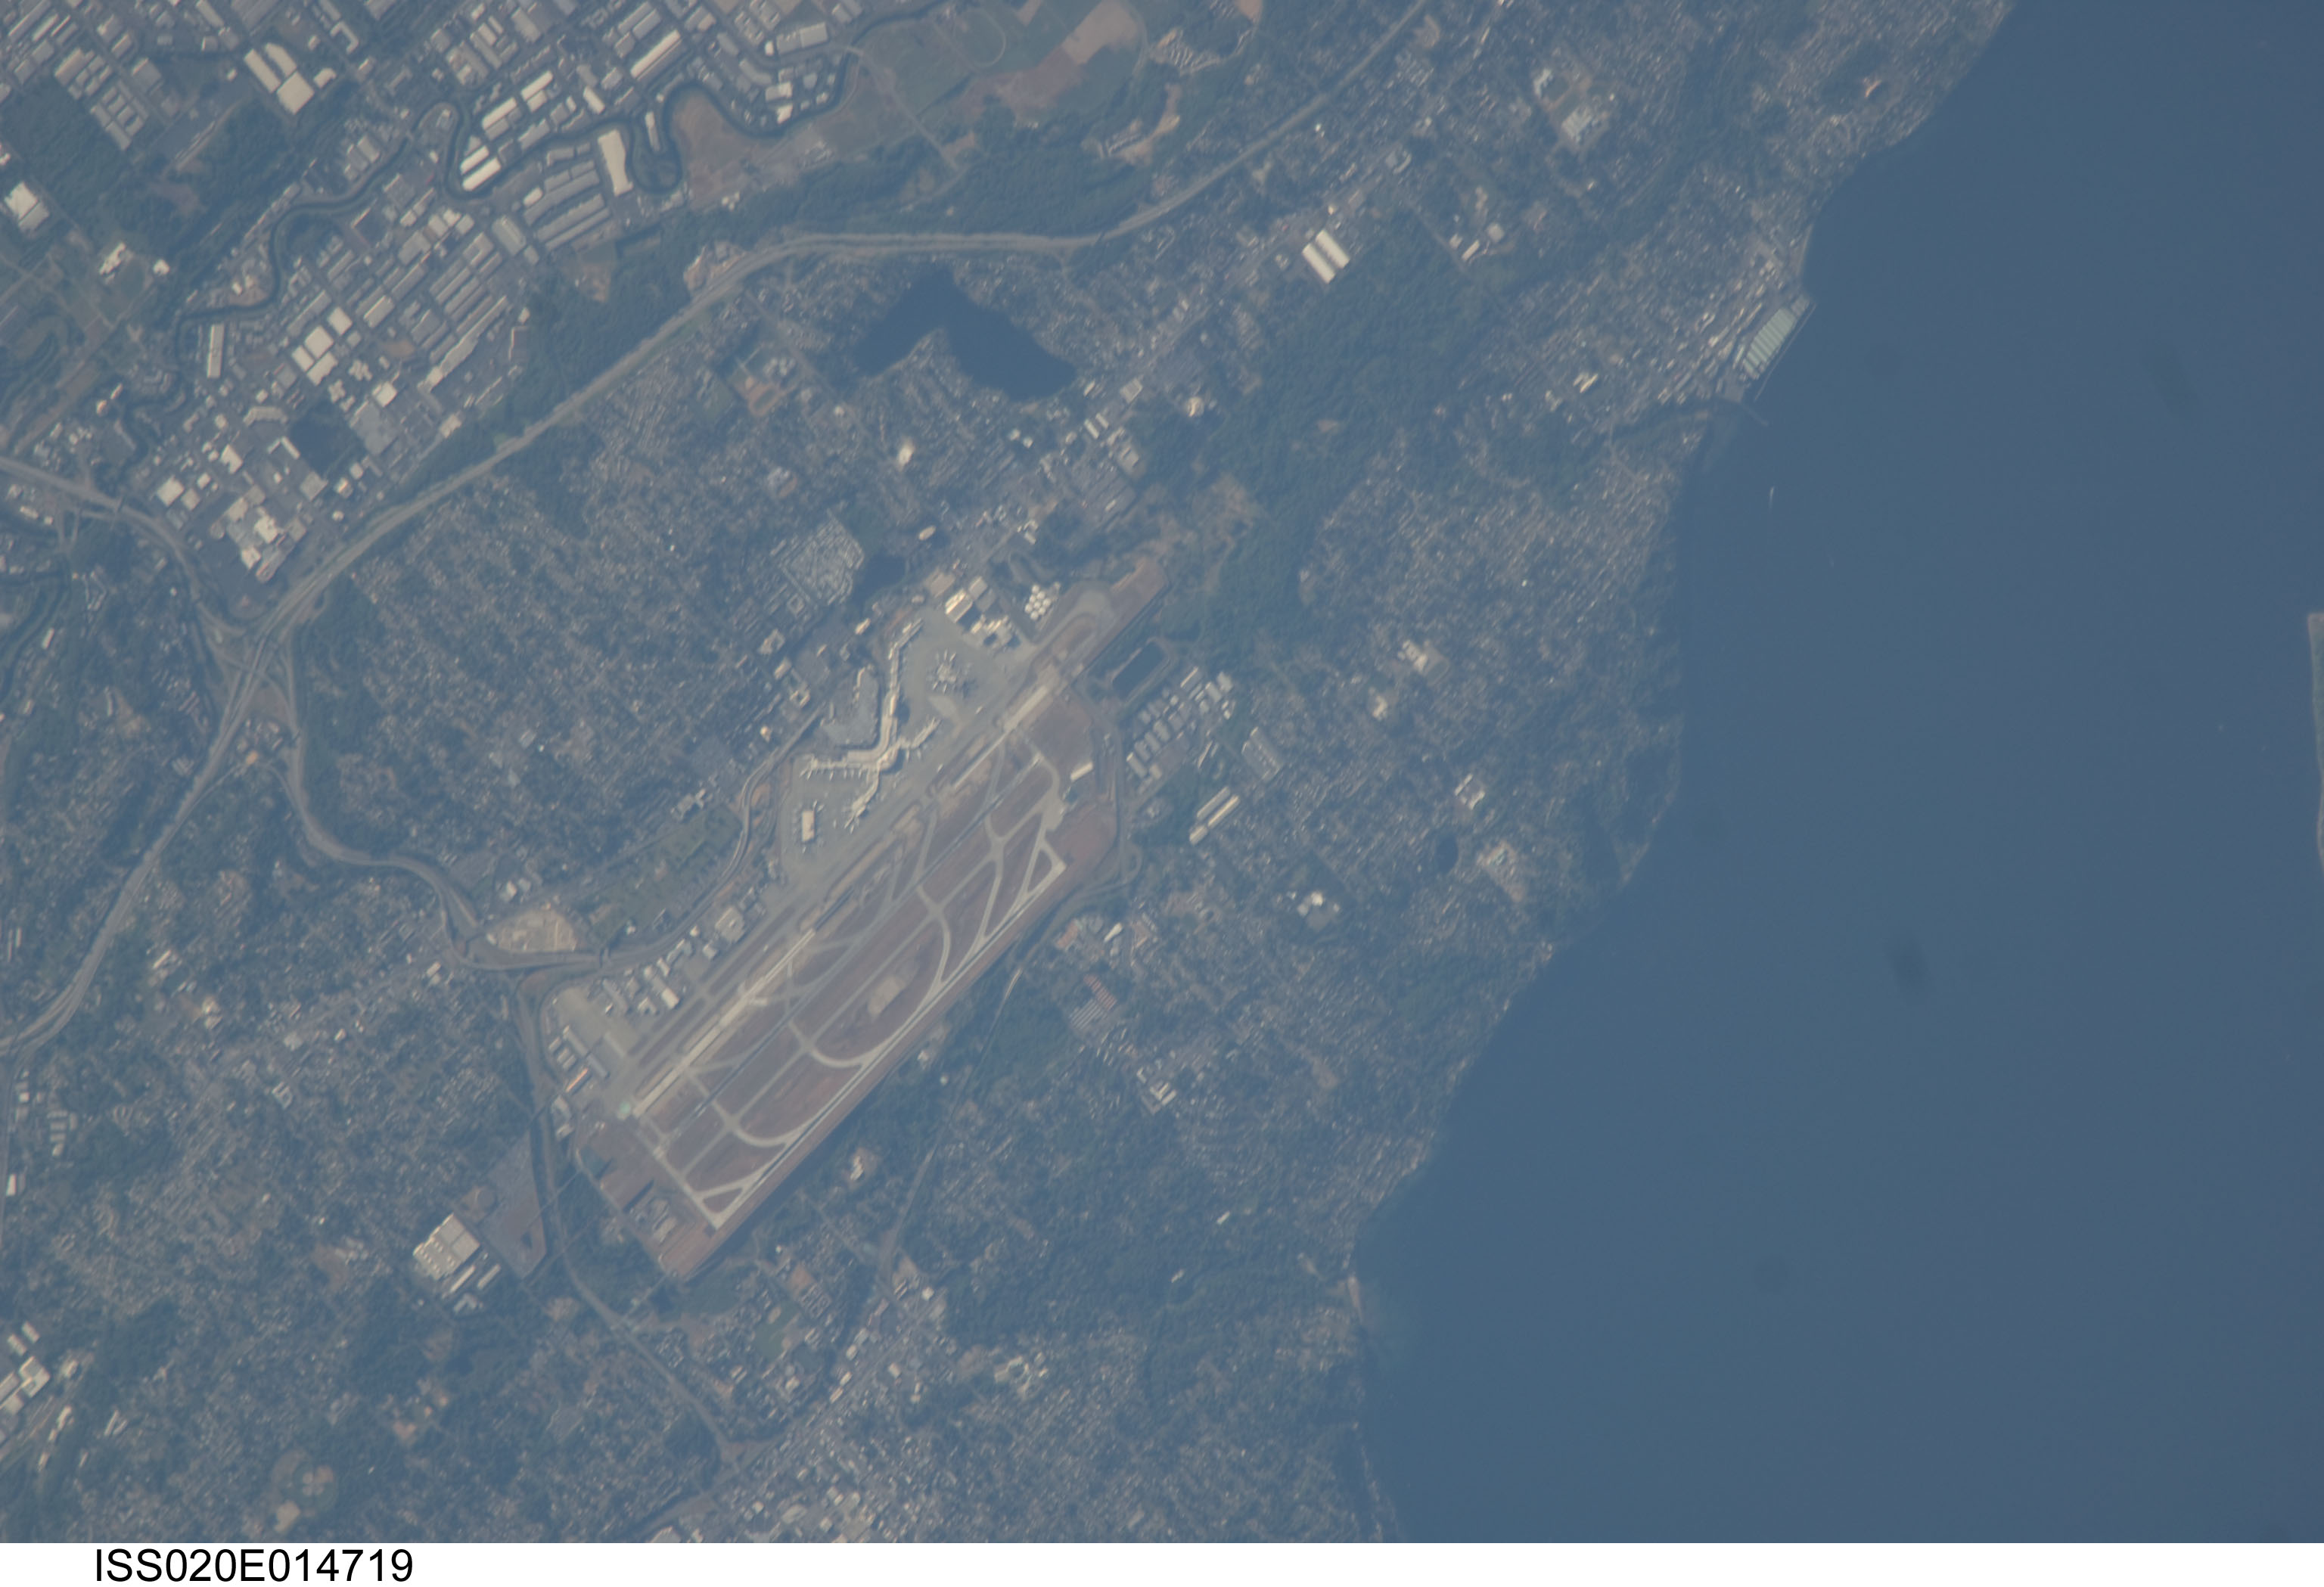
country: USA-WASHINGTON
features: SEATAC AIRPORT, I-5, PUGET SOUND
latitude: 47.4
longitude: -122.3
